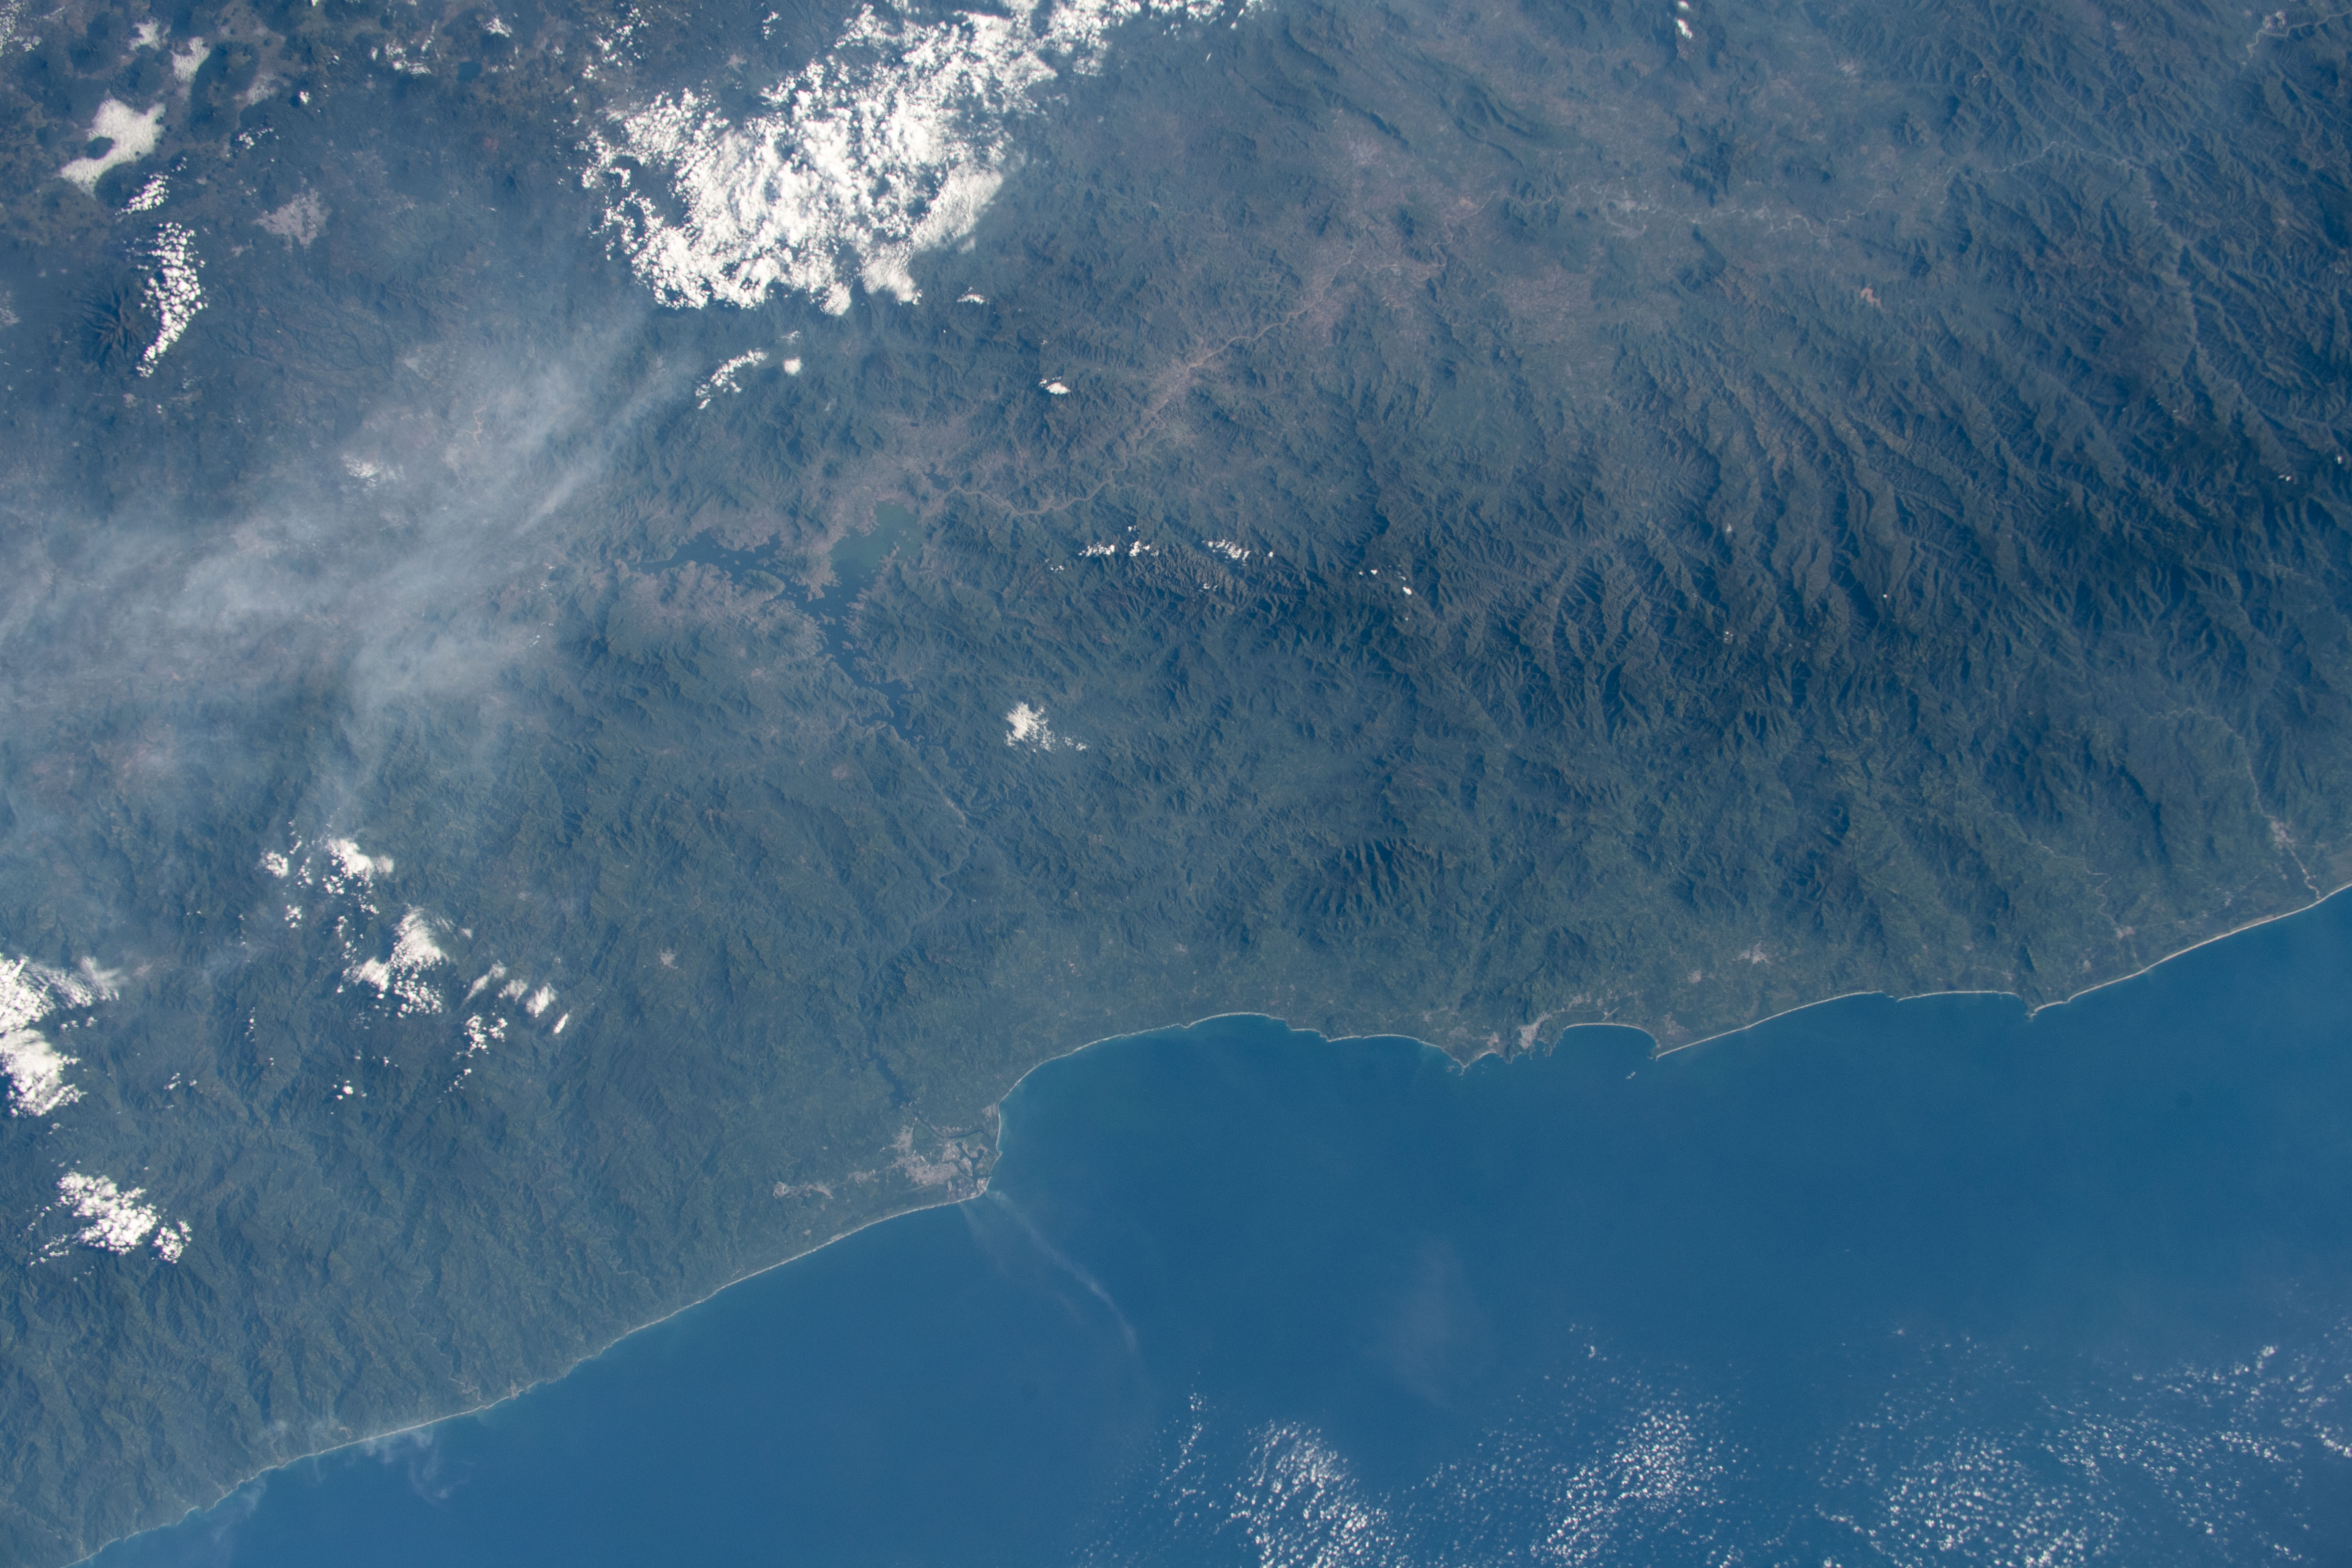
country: MEXICO
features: SIERRA MADRE DEL SUR MOUNTAINS, INFIERNILLO LAKE, LAZARO CARDENAS
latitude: 18.0
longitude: -101.5
